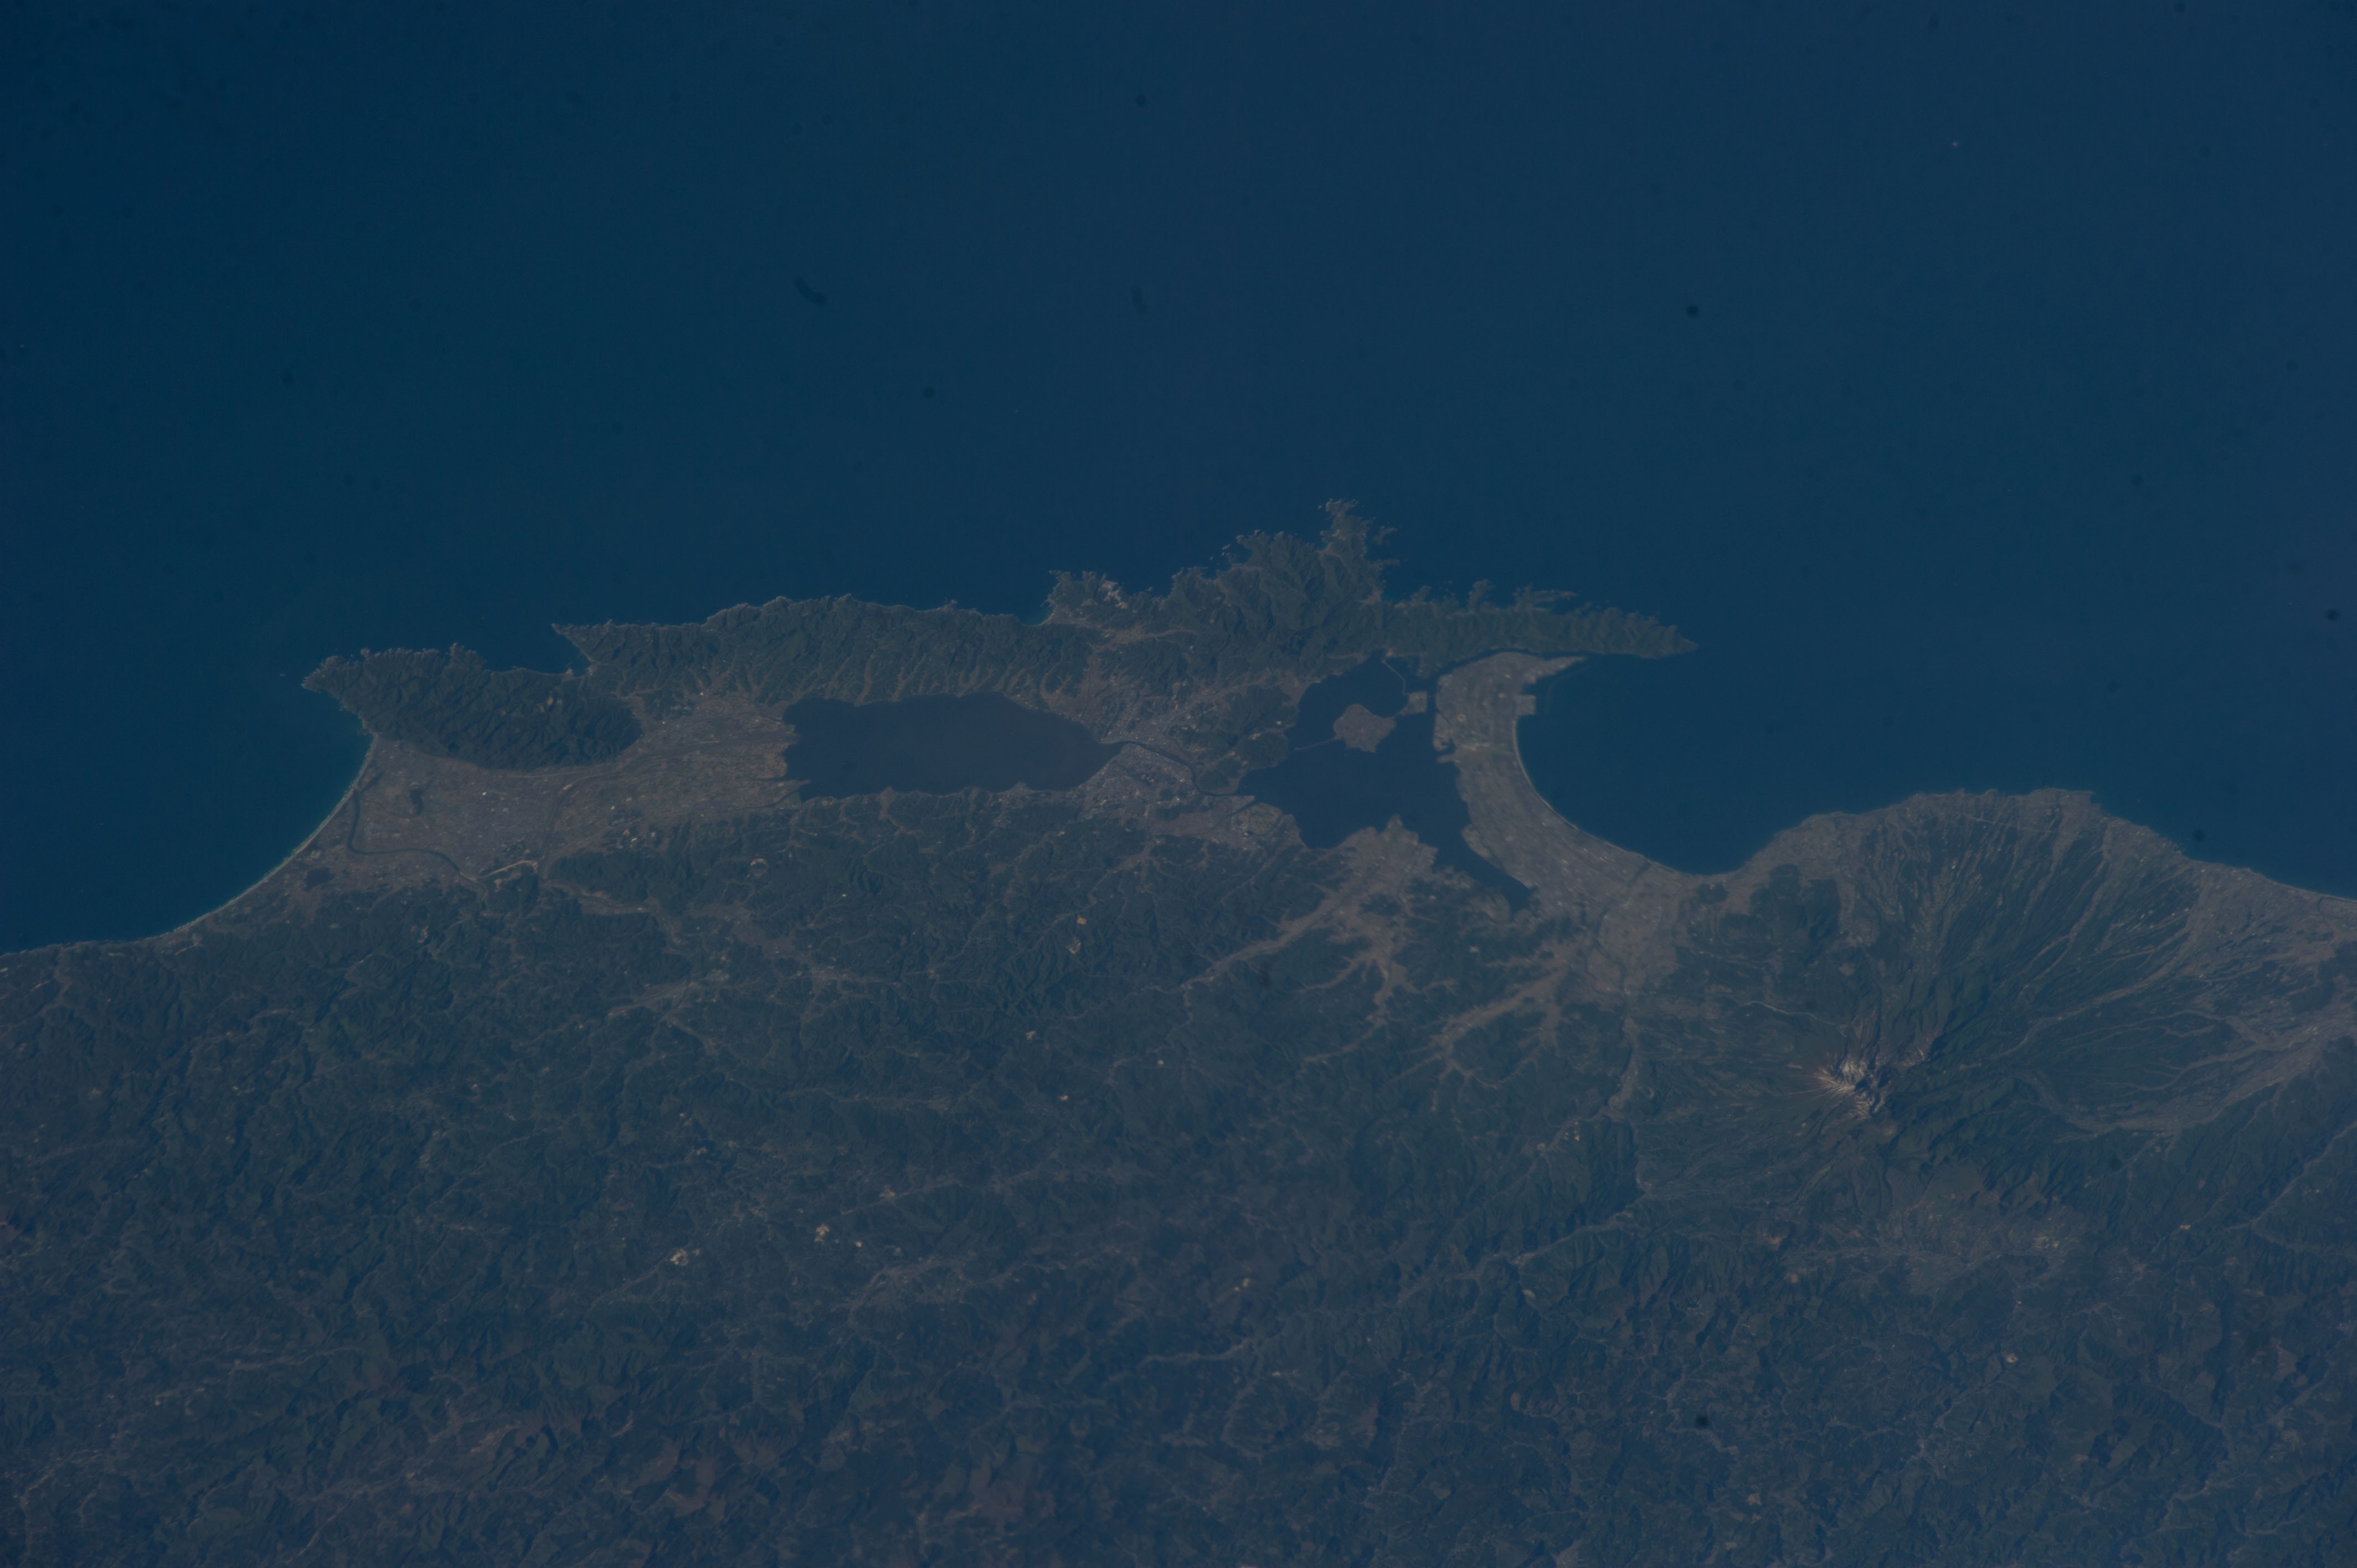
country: JAPAN
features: MATSUE, MIHO BAY, NAKAUMI, SAKAIMINATO, MATSUE, IZUMO, UNNAN, YONAGO, LAKE SHINJI, IBI RIVER
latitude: 35.5
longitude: 133.1
